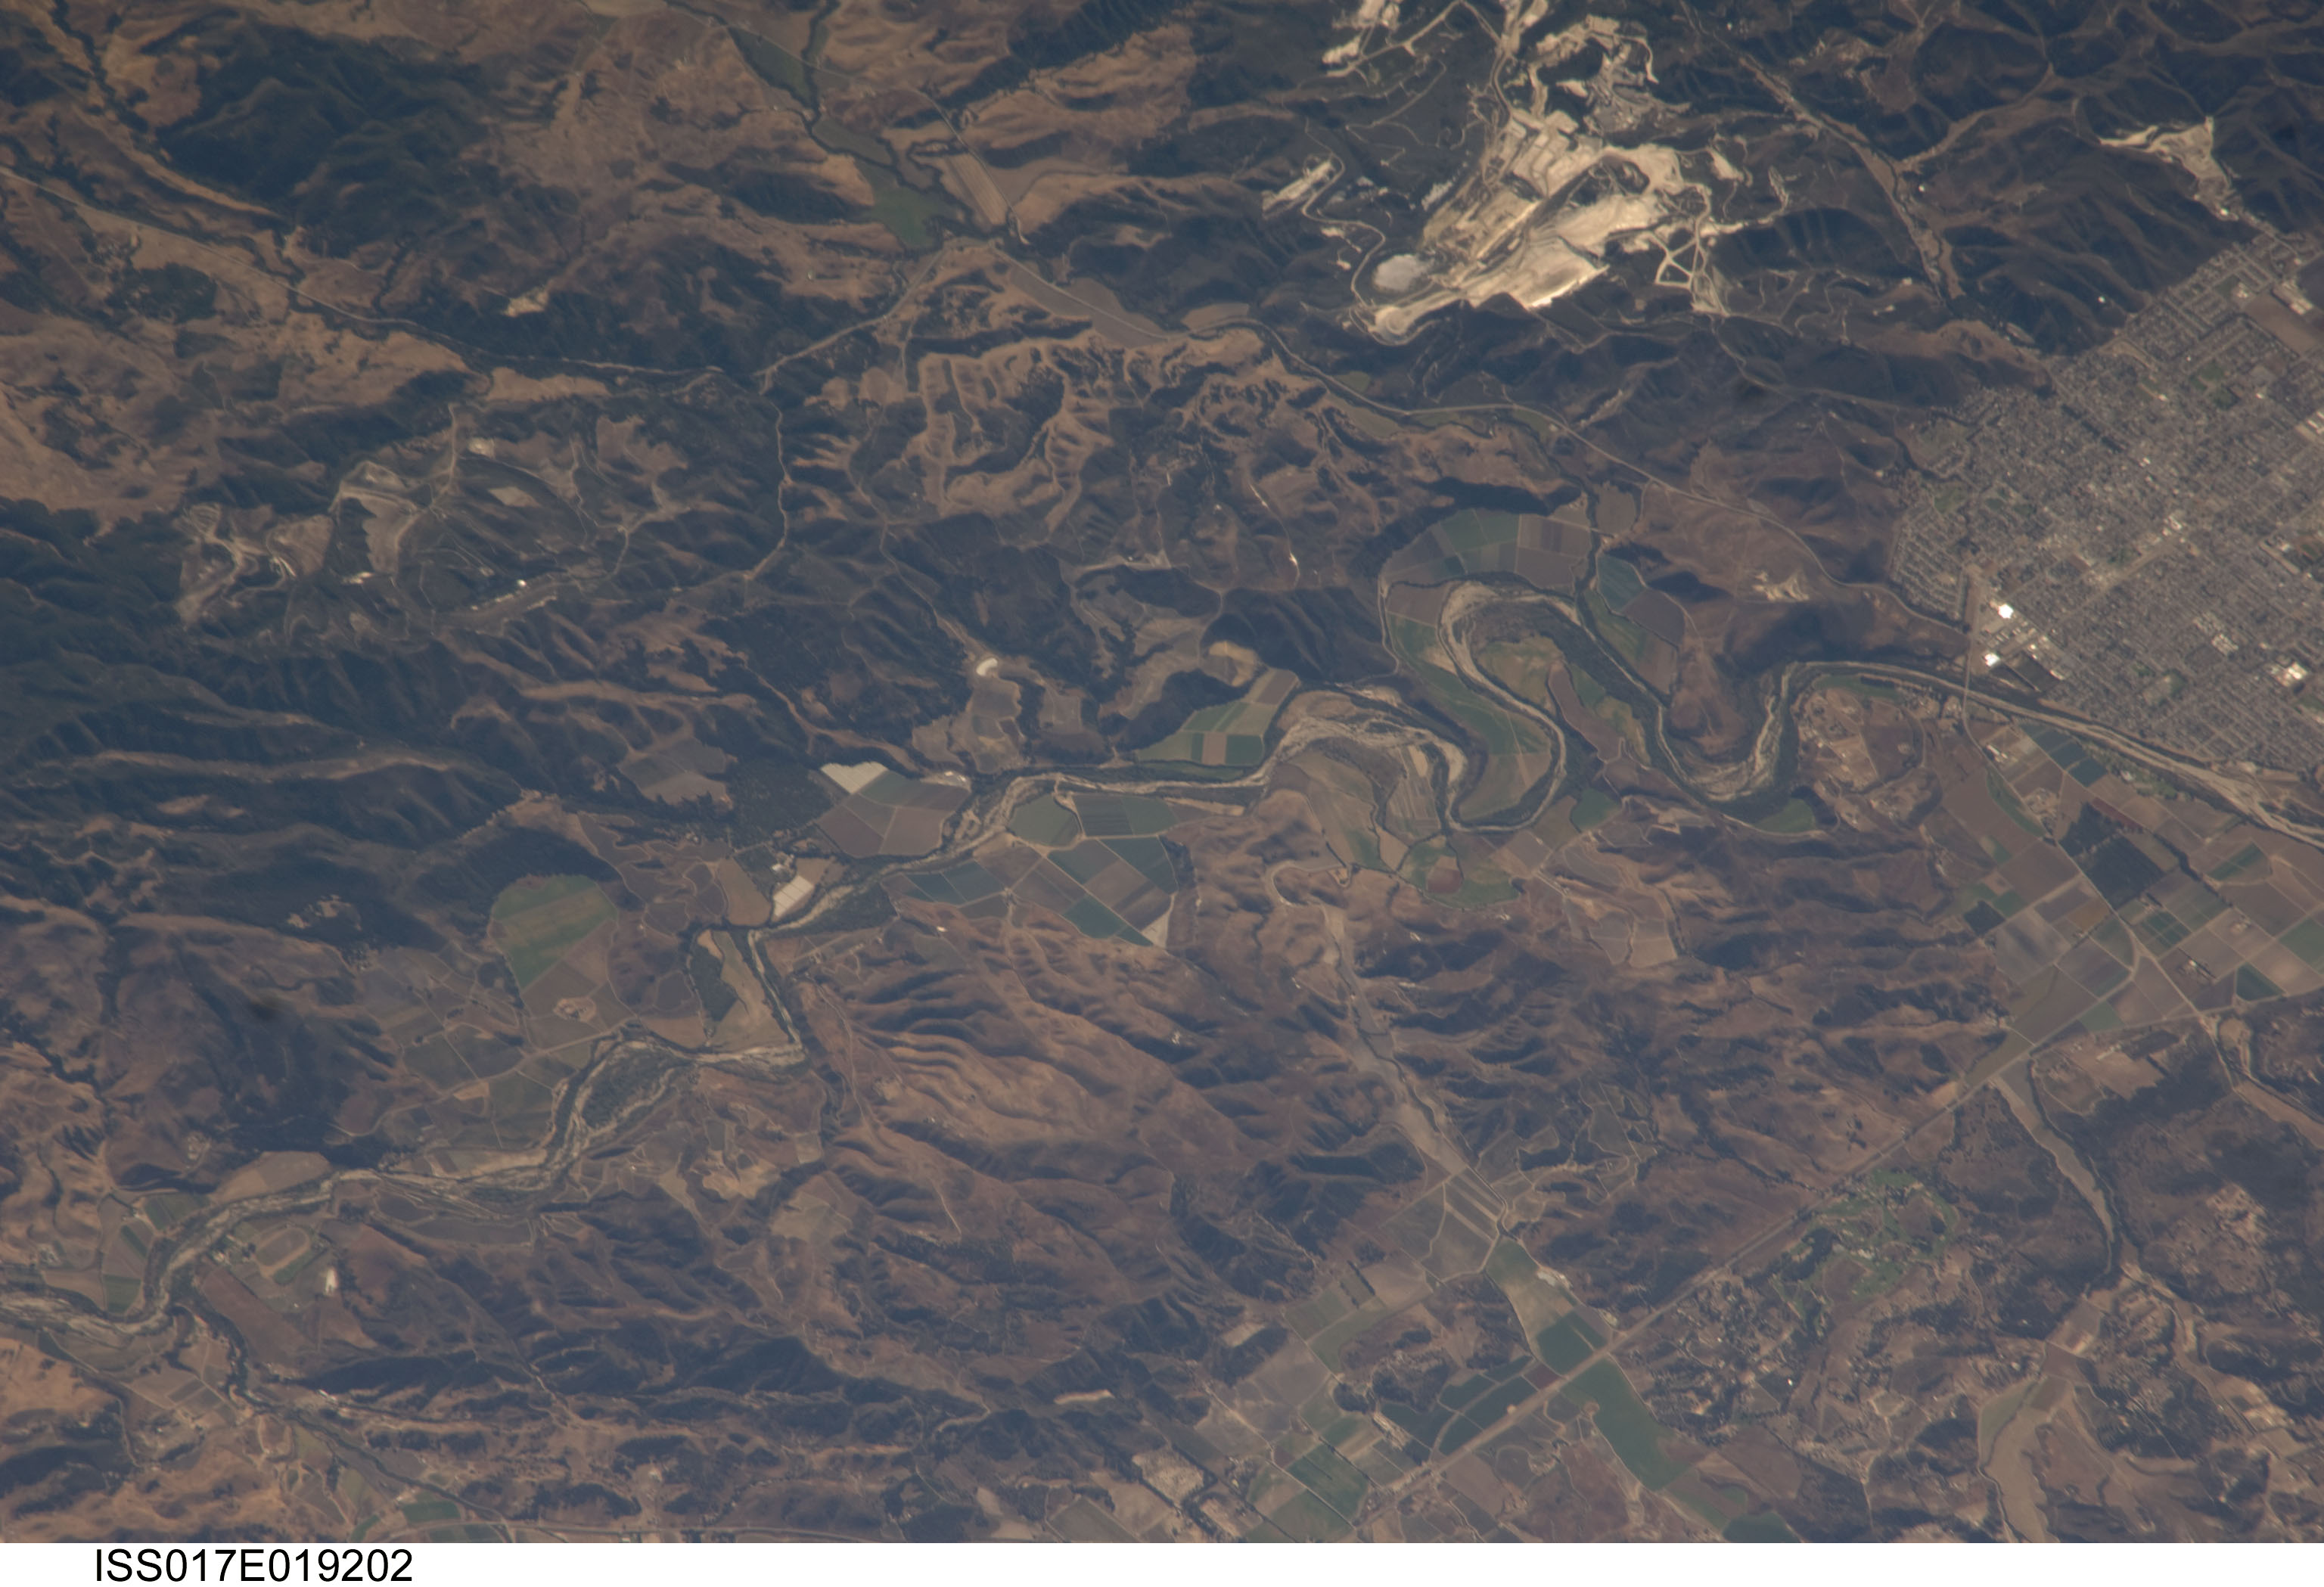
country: USA-CALIFORNIA
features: SANTA YNEZ RIVER, SANTA RITA HILLS, LOMPOC
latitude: 34.6
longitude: -120.4
